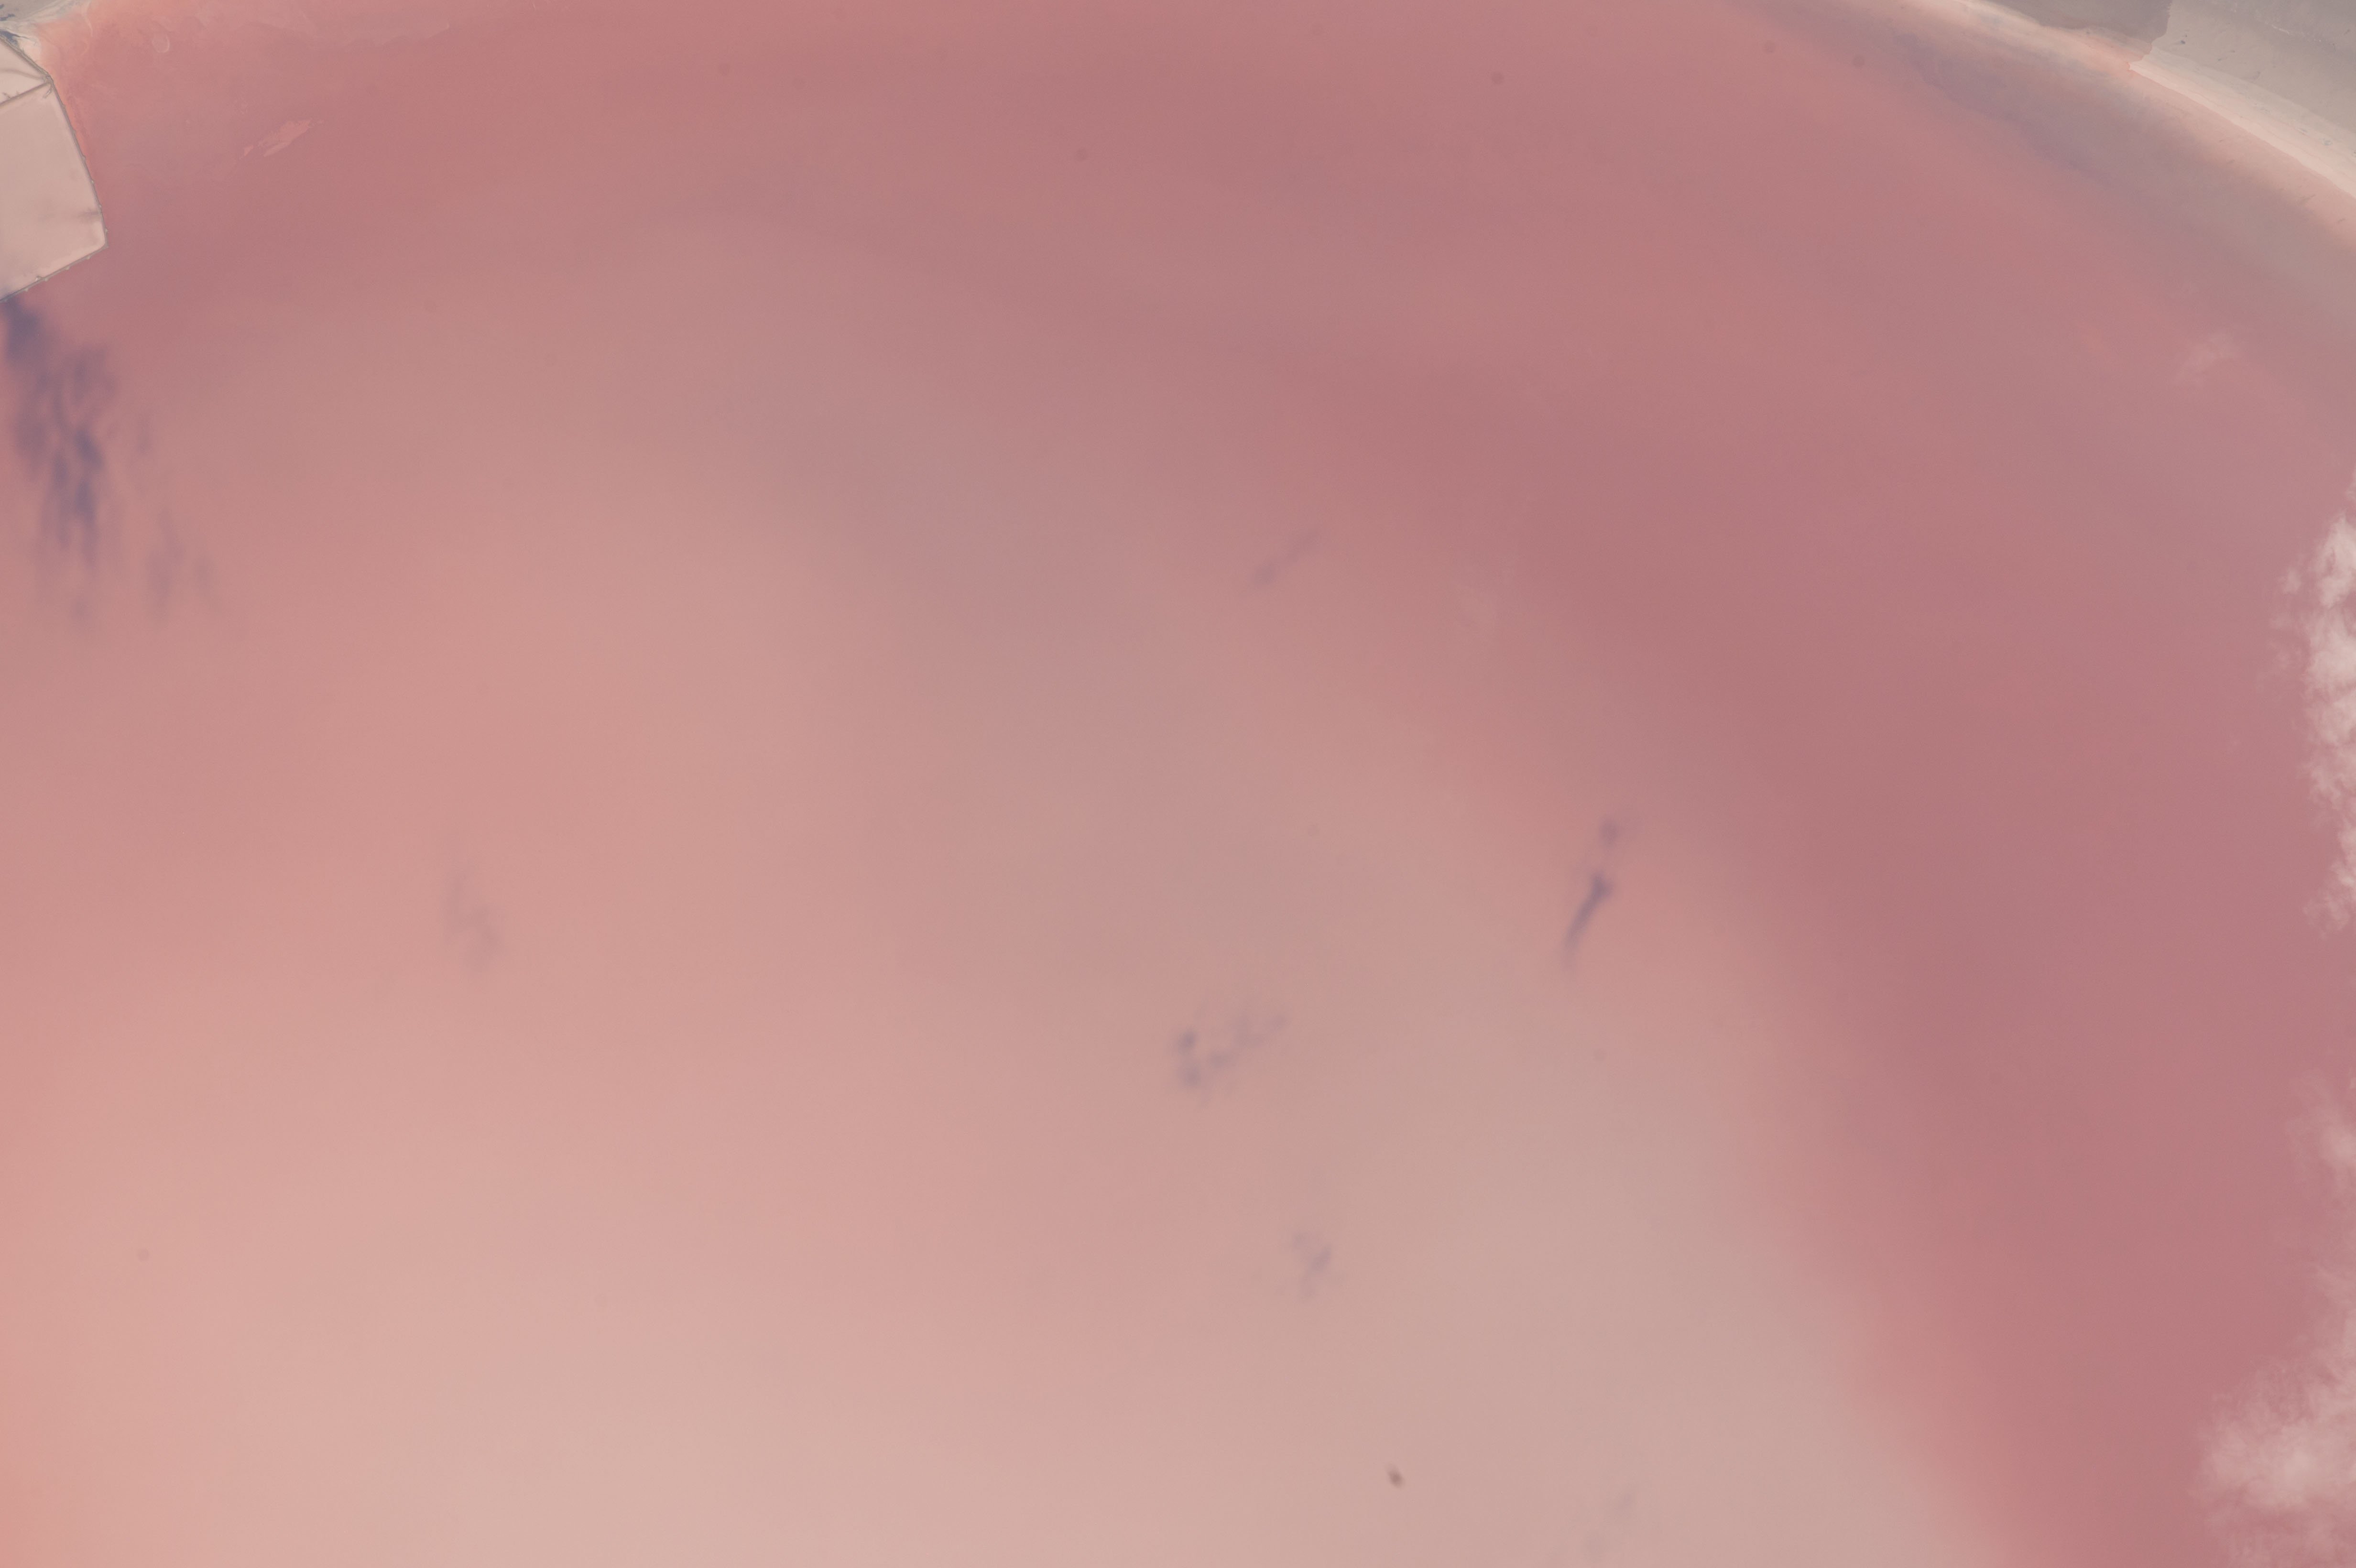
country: TURKEY
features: LAKE TUZ, ALGAE BLOOM, EASTERN SHORE, AQUACULTURE
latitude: 38.8
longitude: 33.5
